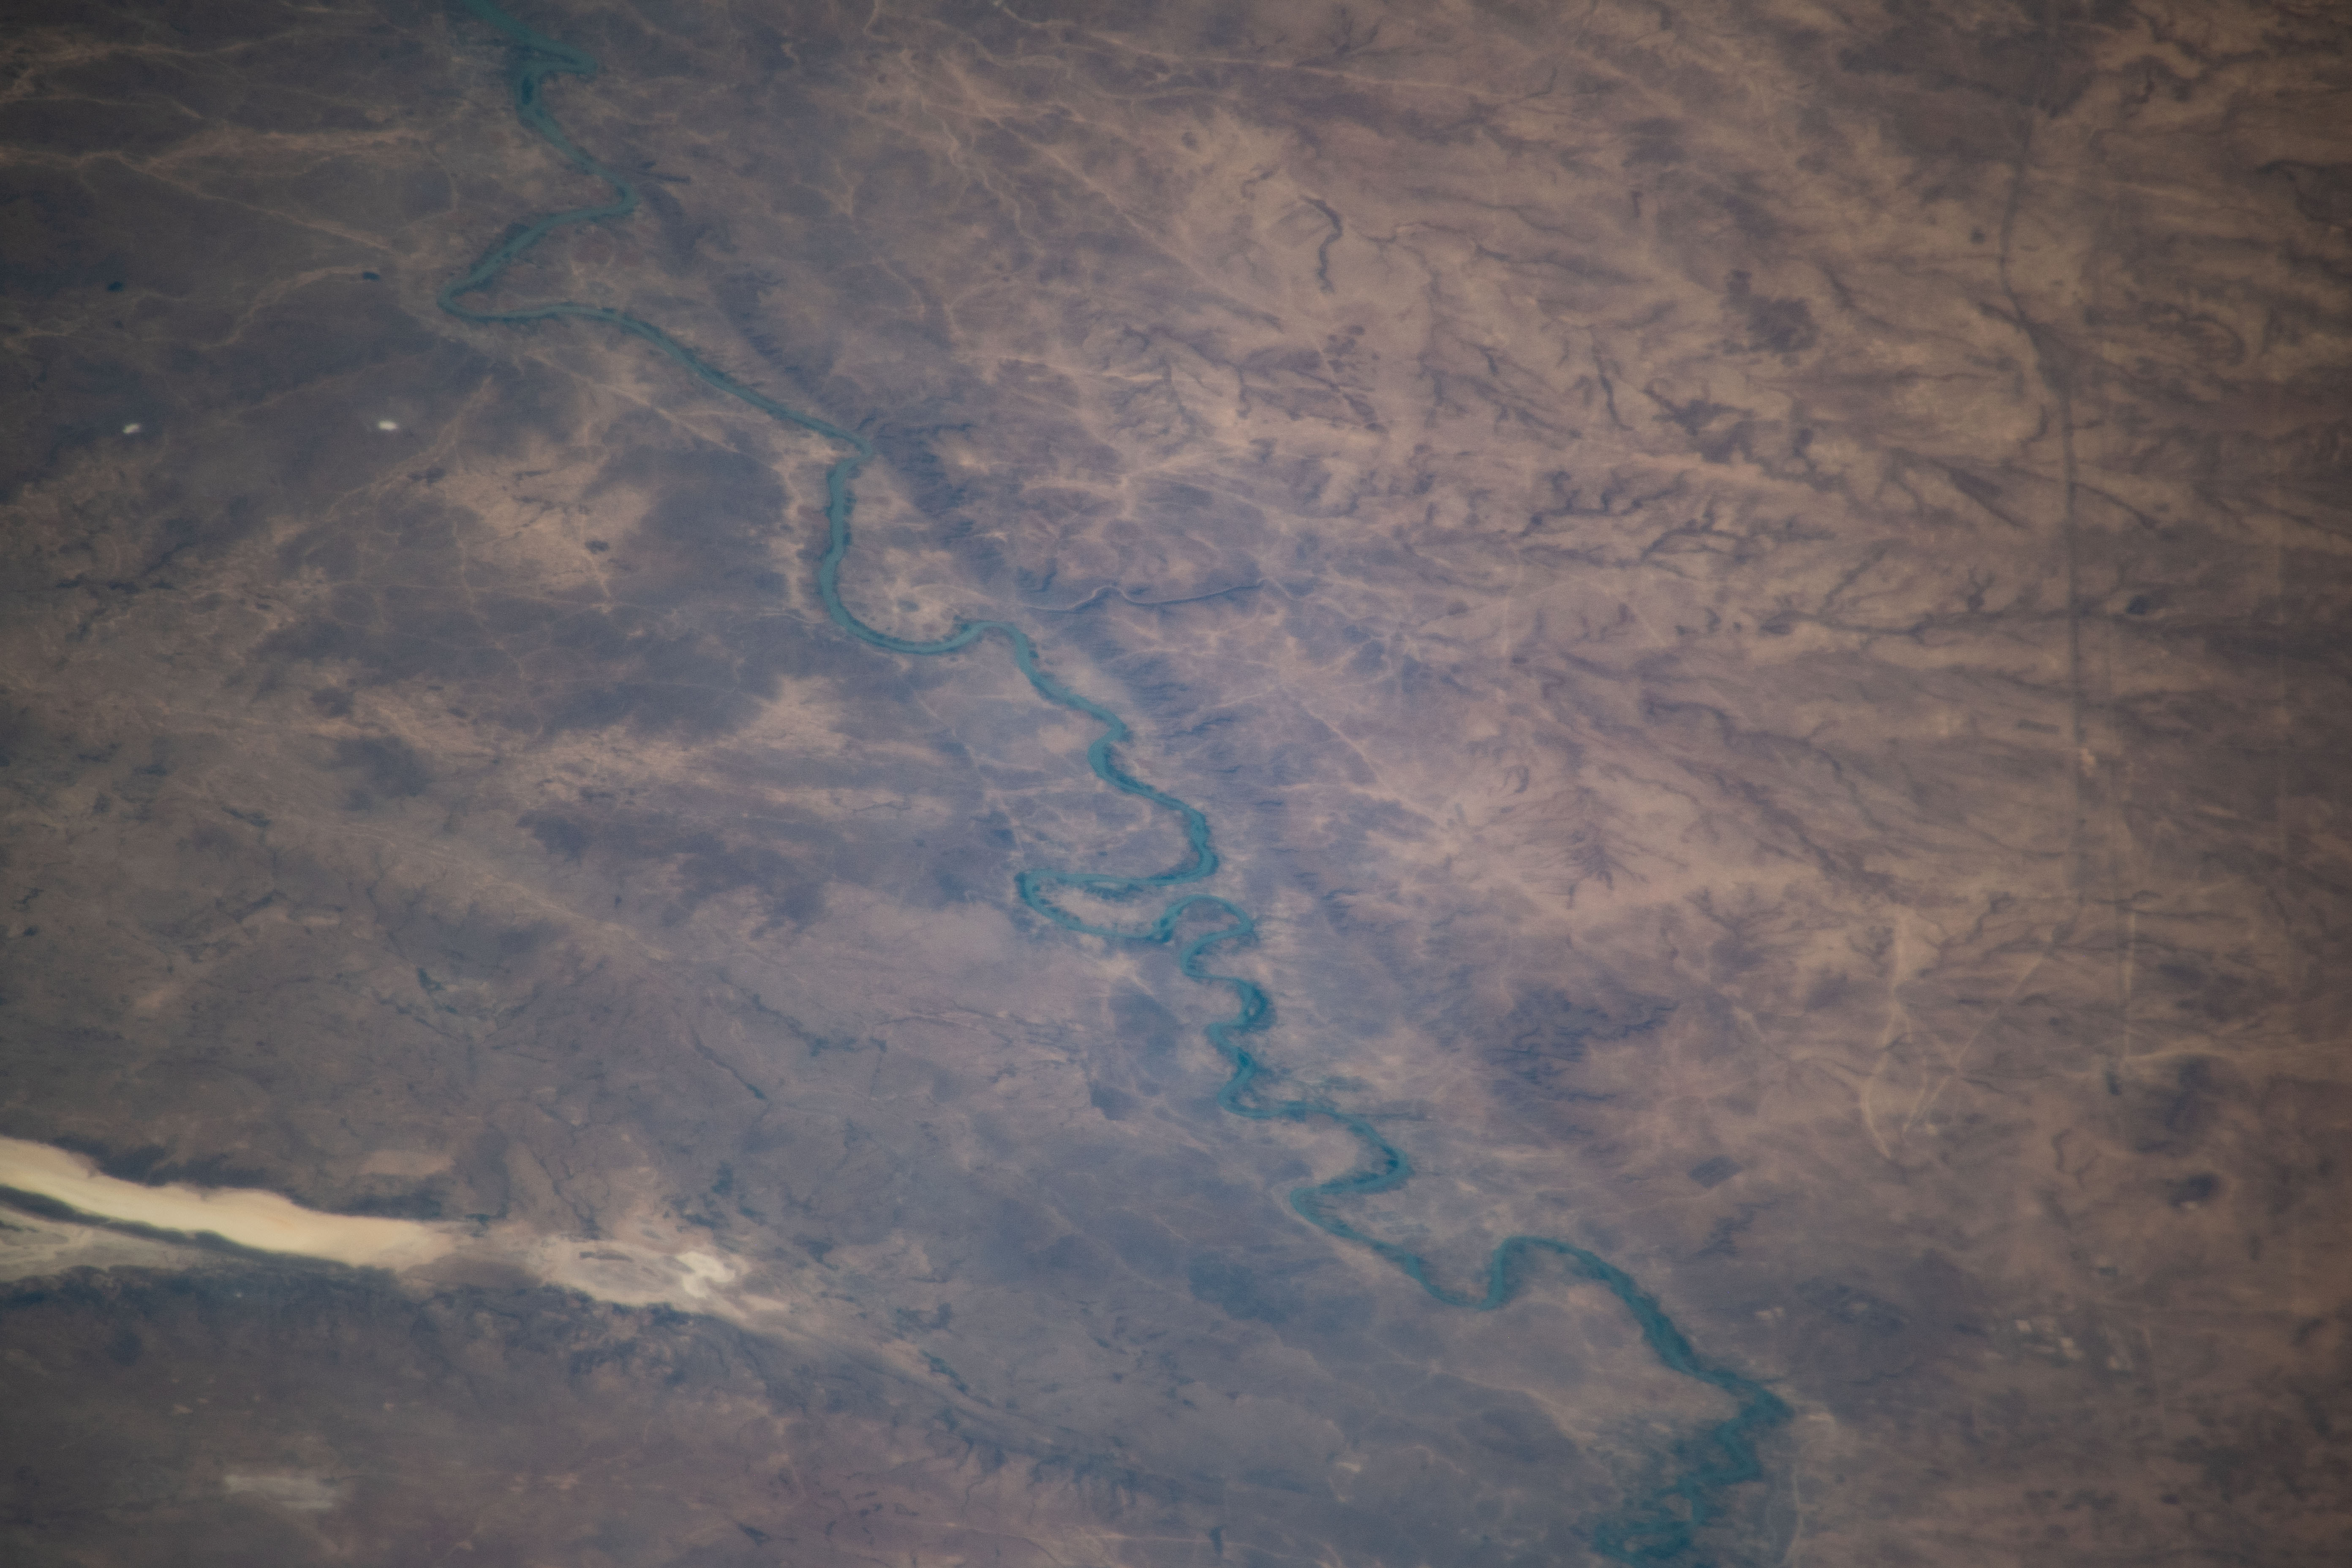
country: IRAQ
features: EUPHRATES, AN NAHIYAH, AL MAHDIYAH, ANAH, RAWA, AL JURN, AL BUBIYAH, AL SAMMAH
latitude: 34.4
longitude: 41.5
